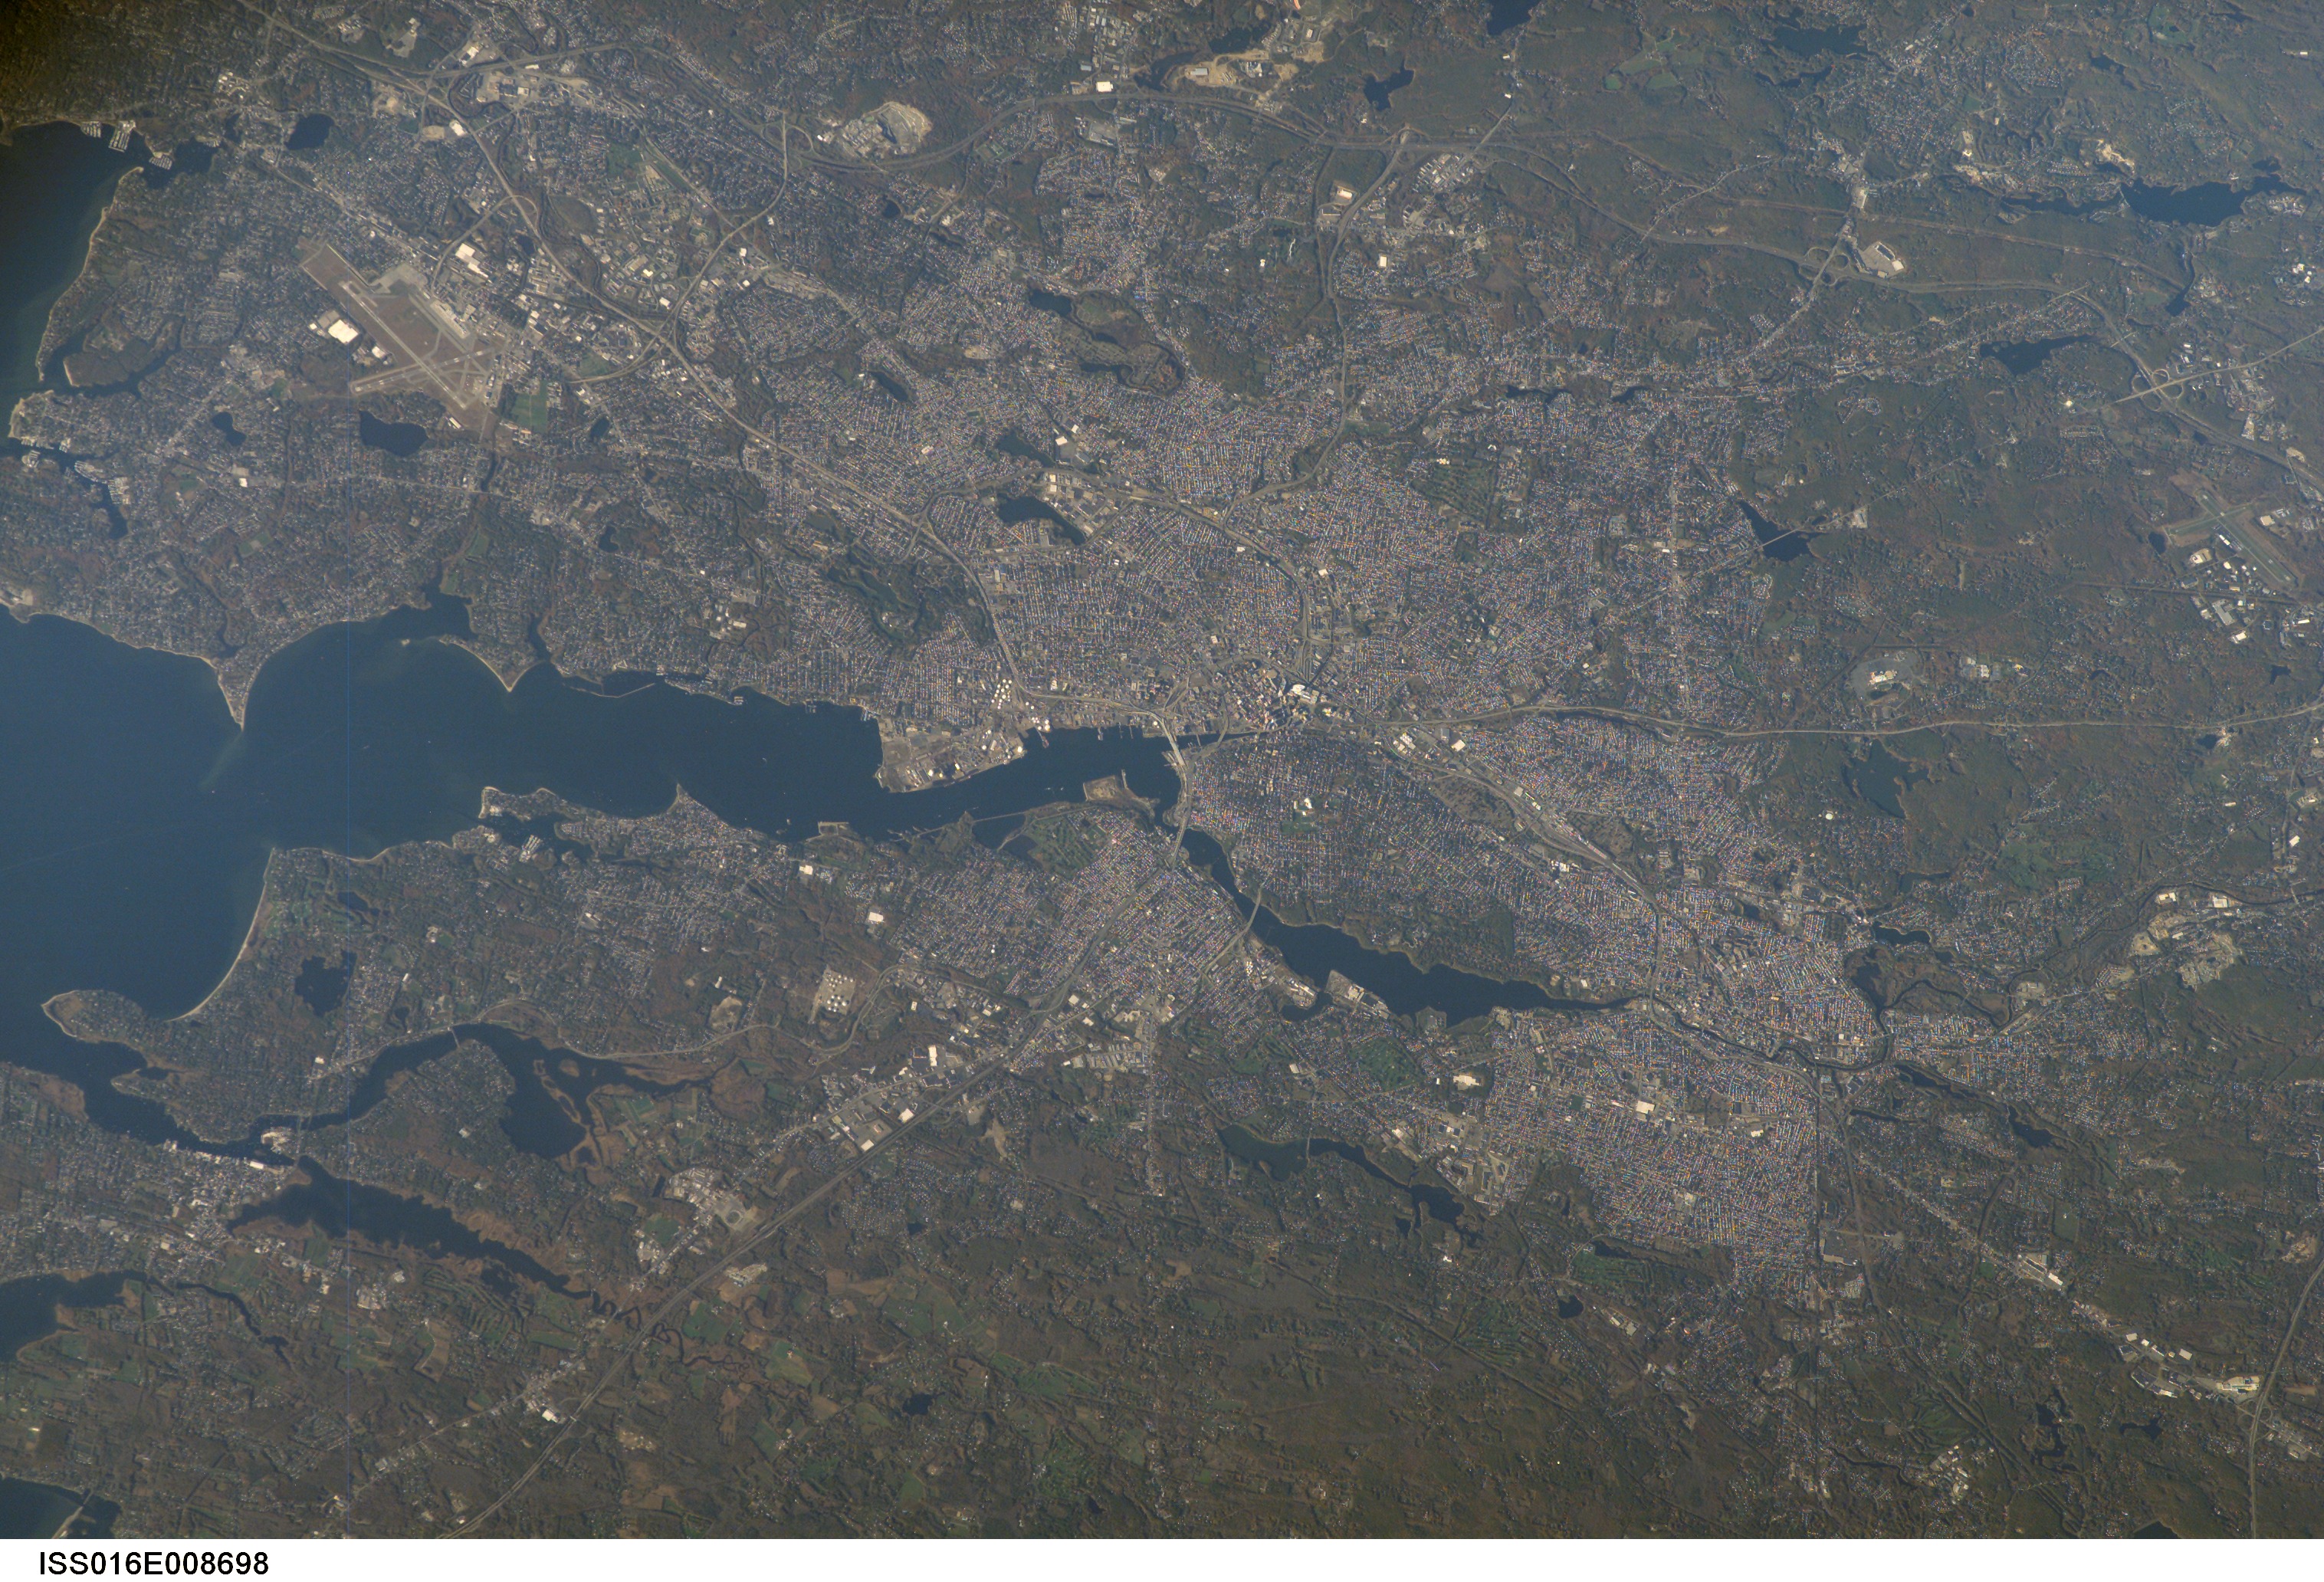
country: USA-RHODE ISLAND
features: PROVIDENCE AREA, HARBOR, ROADS
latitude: 41.8
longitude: -71.4
